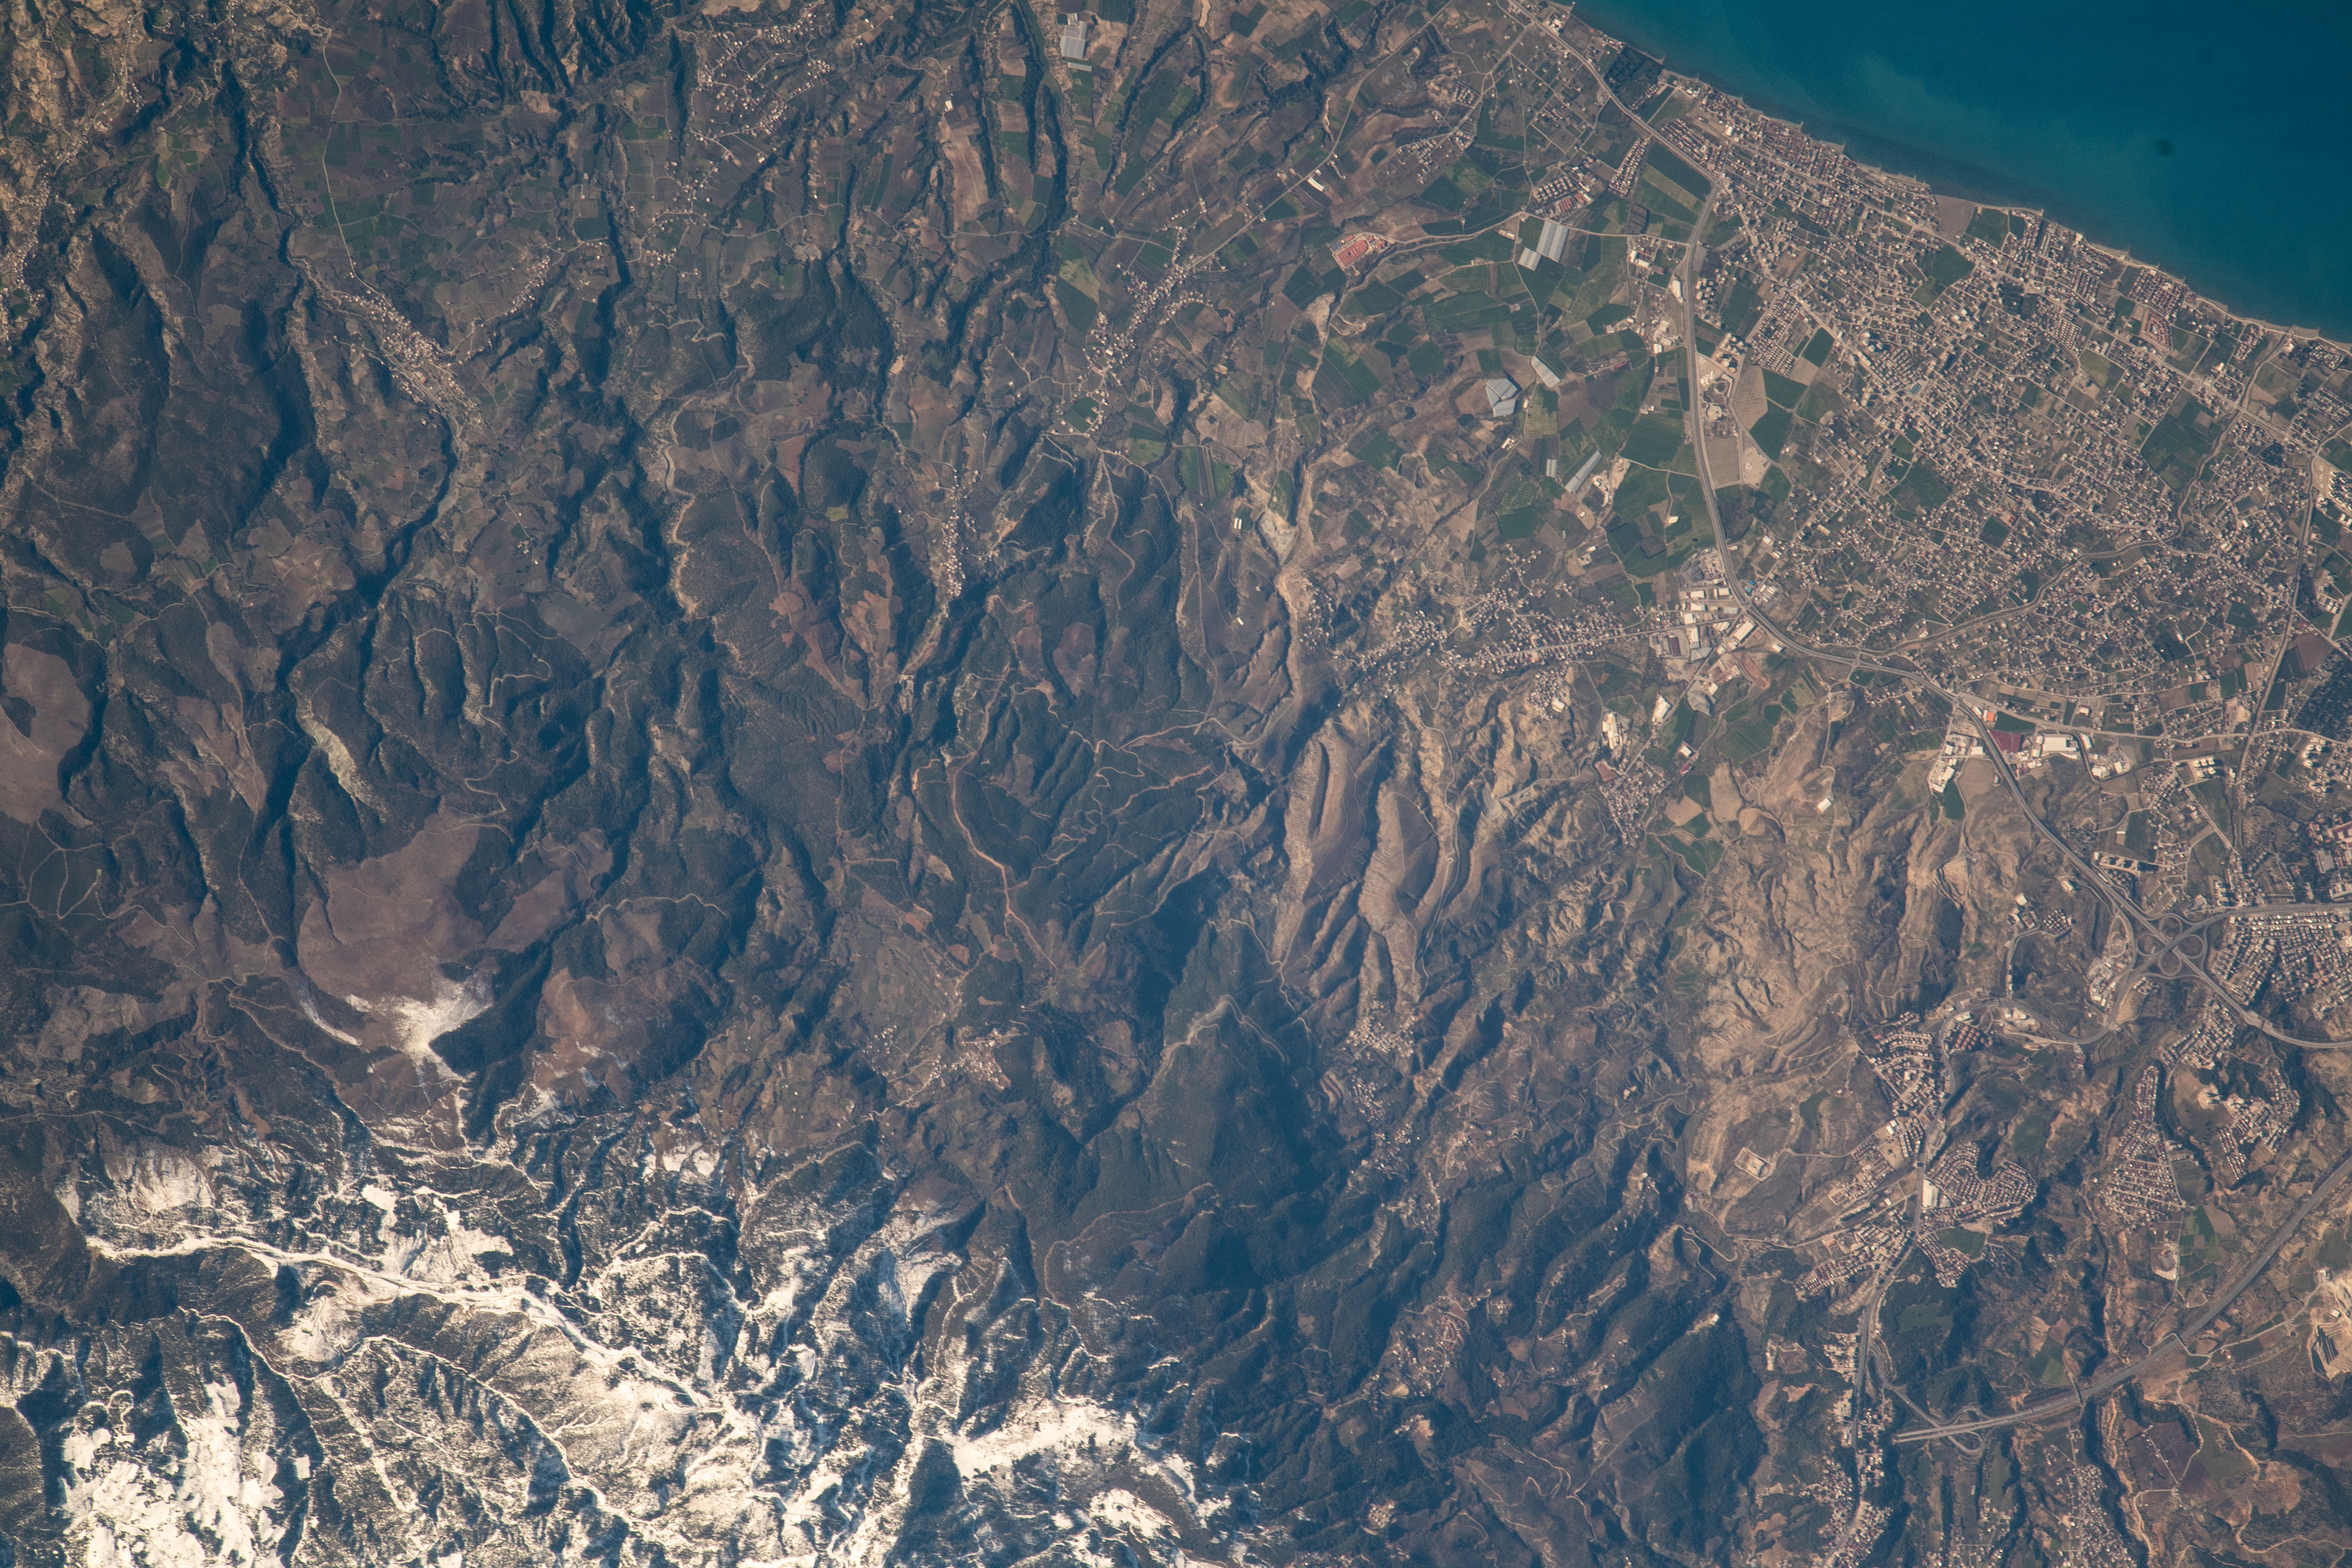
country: TURKEY
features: ISKENDERUN, KARAHUSEYINLI, ARPADERESI
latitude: 36.5
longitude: 36.1
